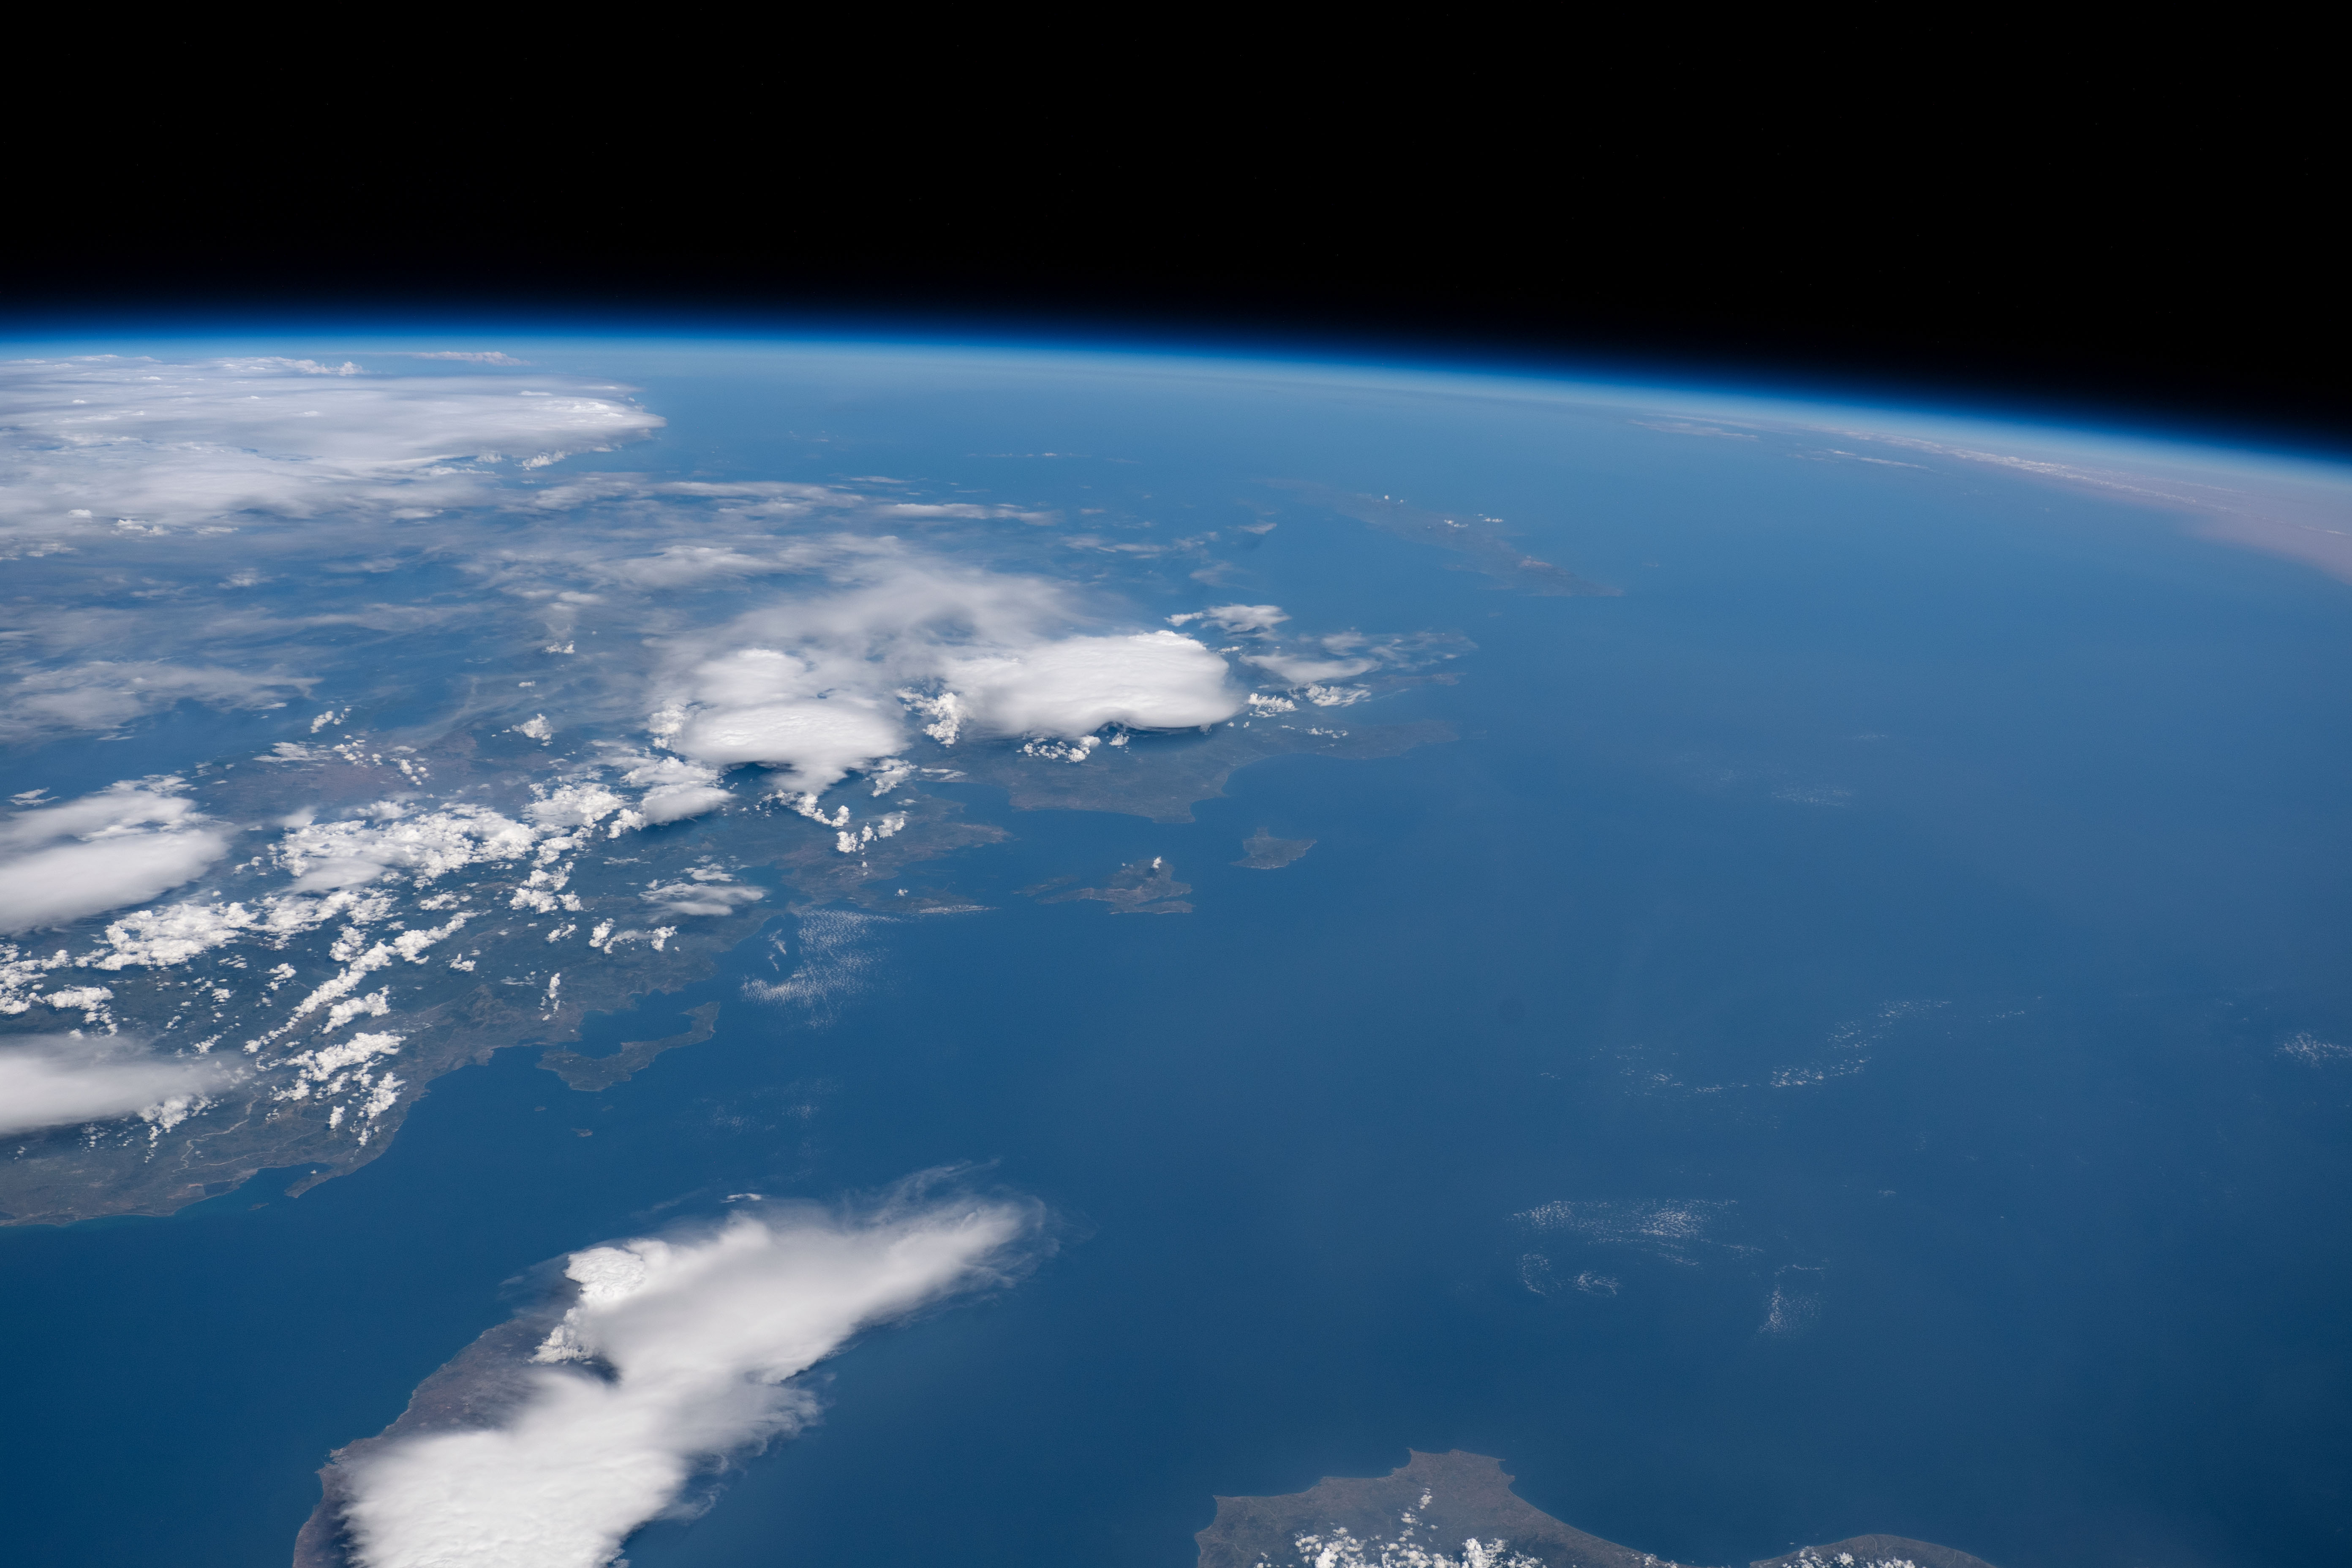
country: GREECE
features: IONIAN SEA, IONIAN ISLANDS, MEDITERRANEAN SEA, KRITI ISLANDS
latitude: 37.9
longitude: 21.1
